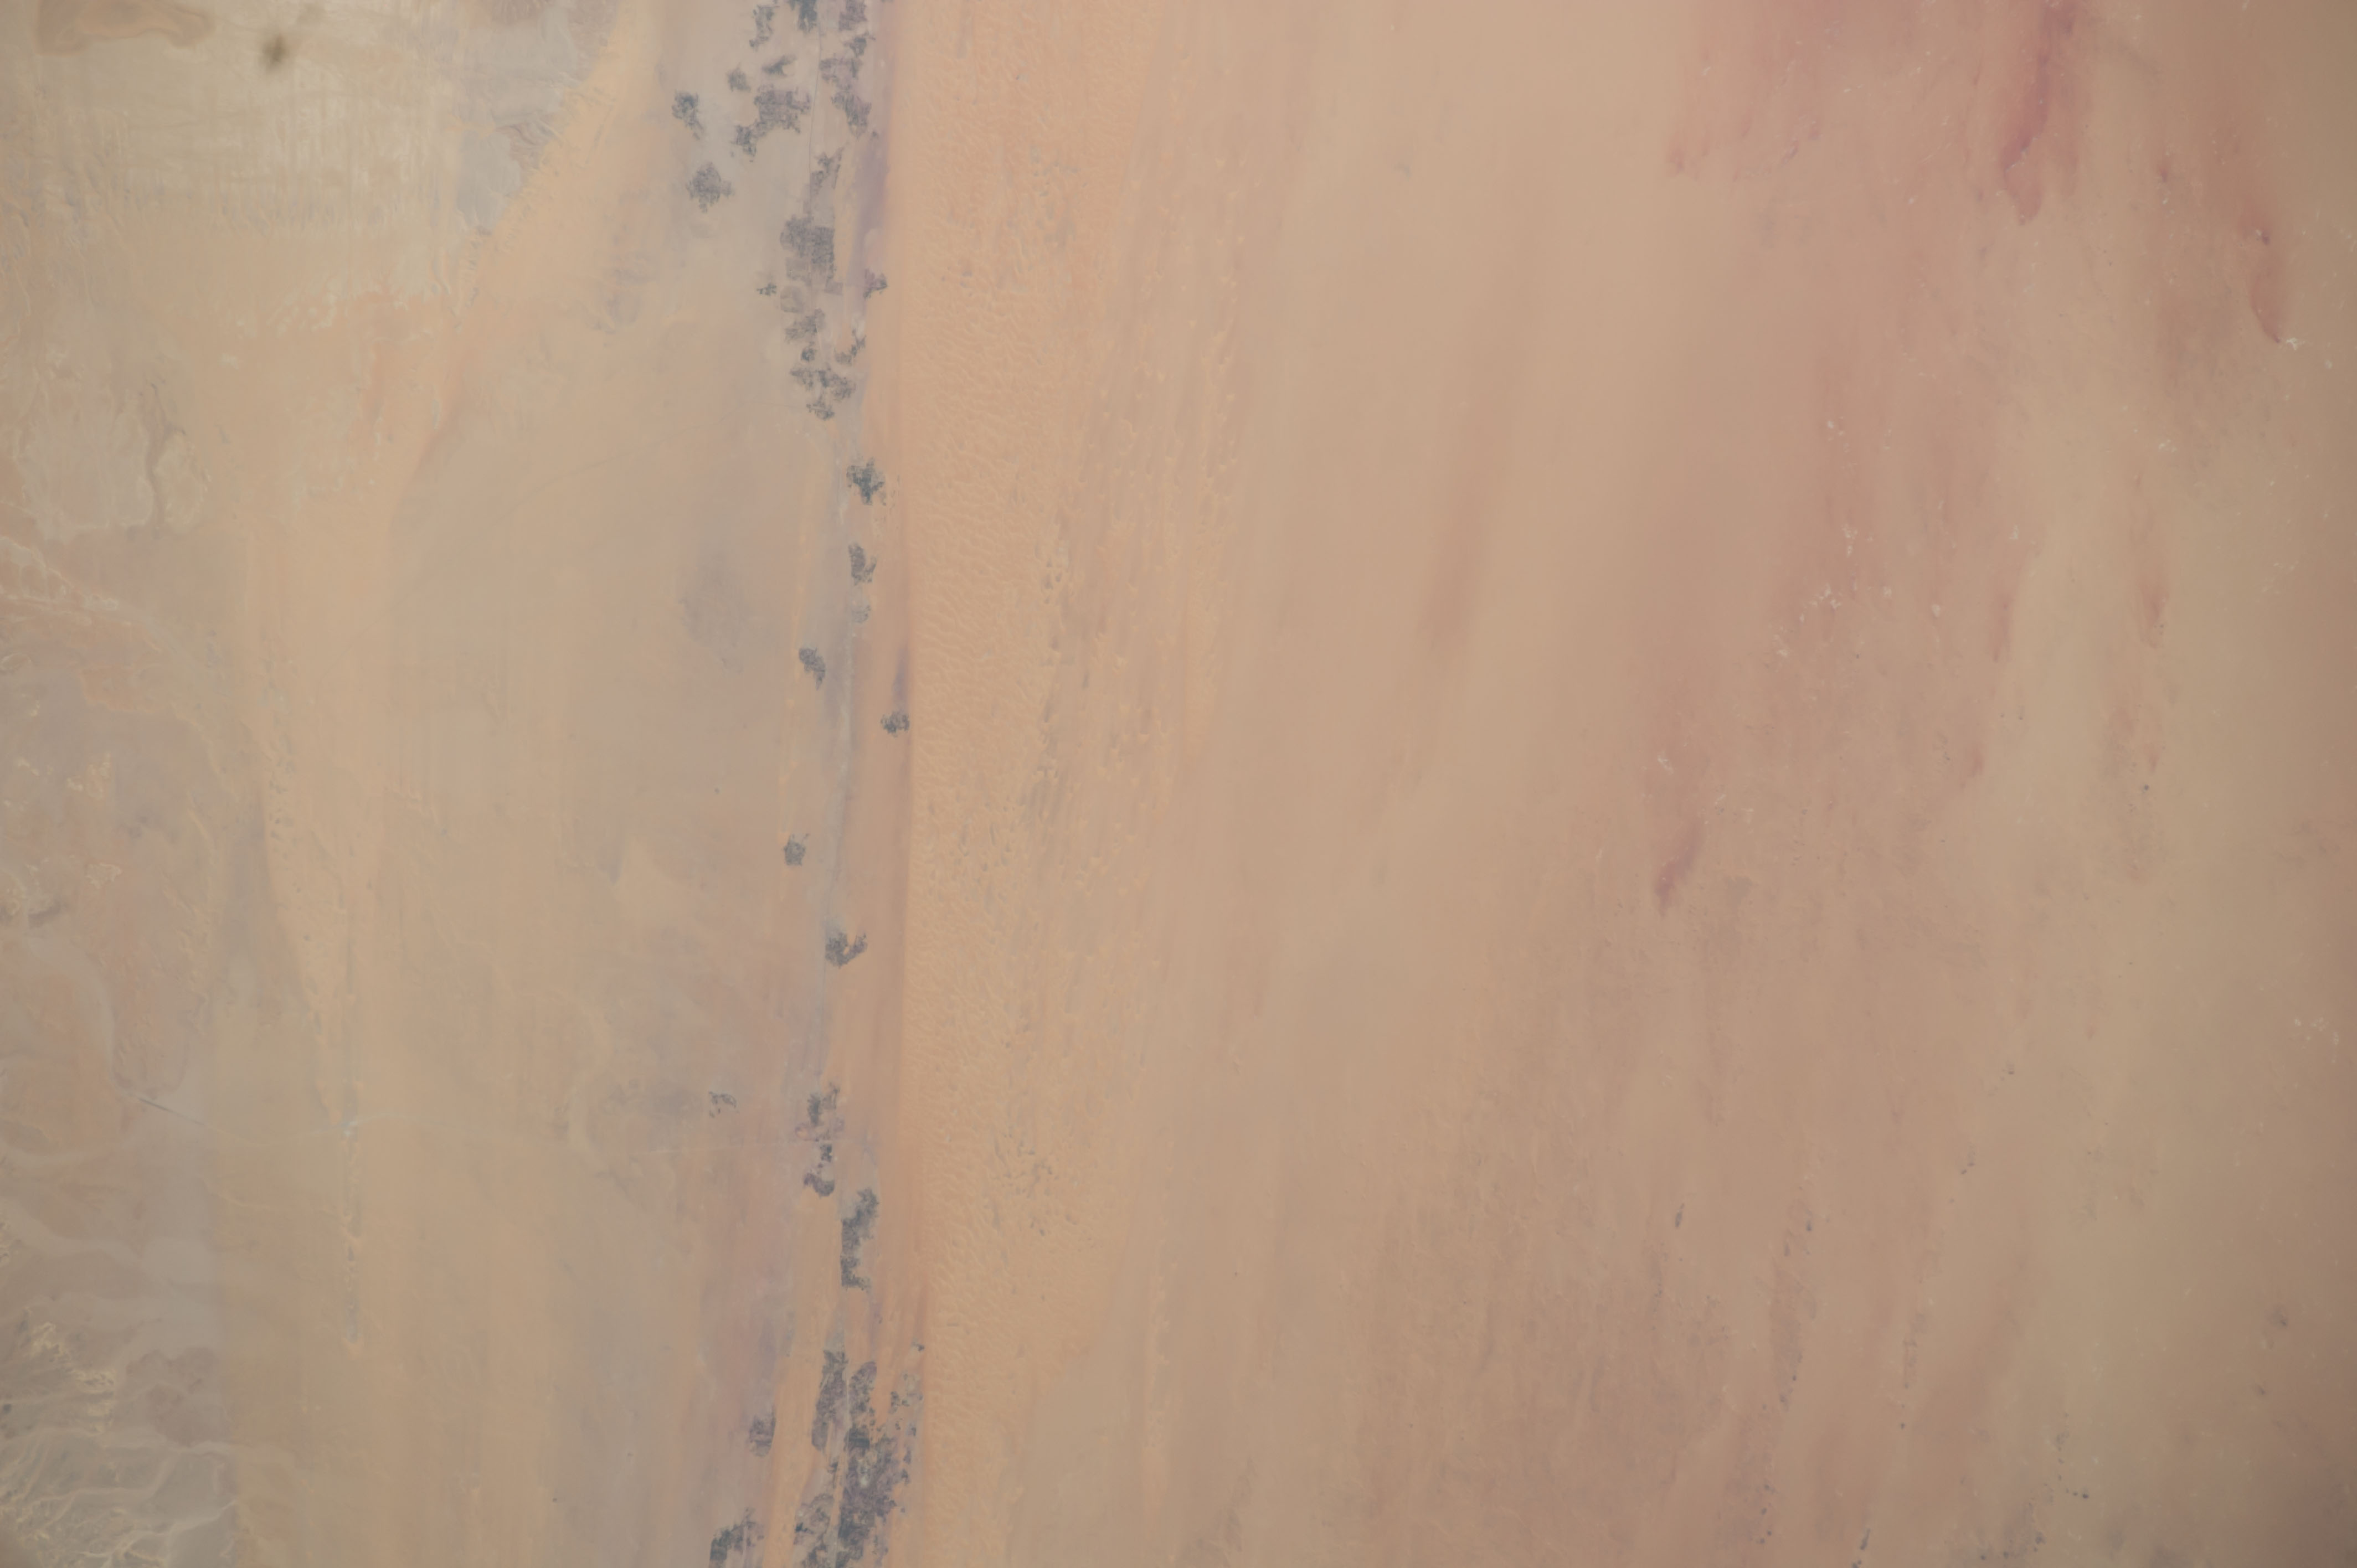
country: EGYPT
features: EZBET AIN BARQAS, EZBET ALGEIR, EZBET EL-BIR, LIBYAN DES.
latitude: 24.9
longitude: 30.4
